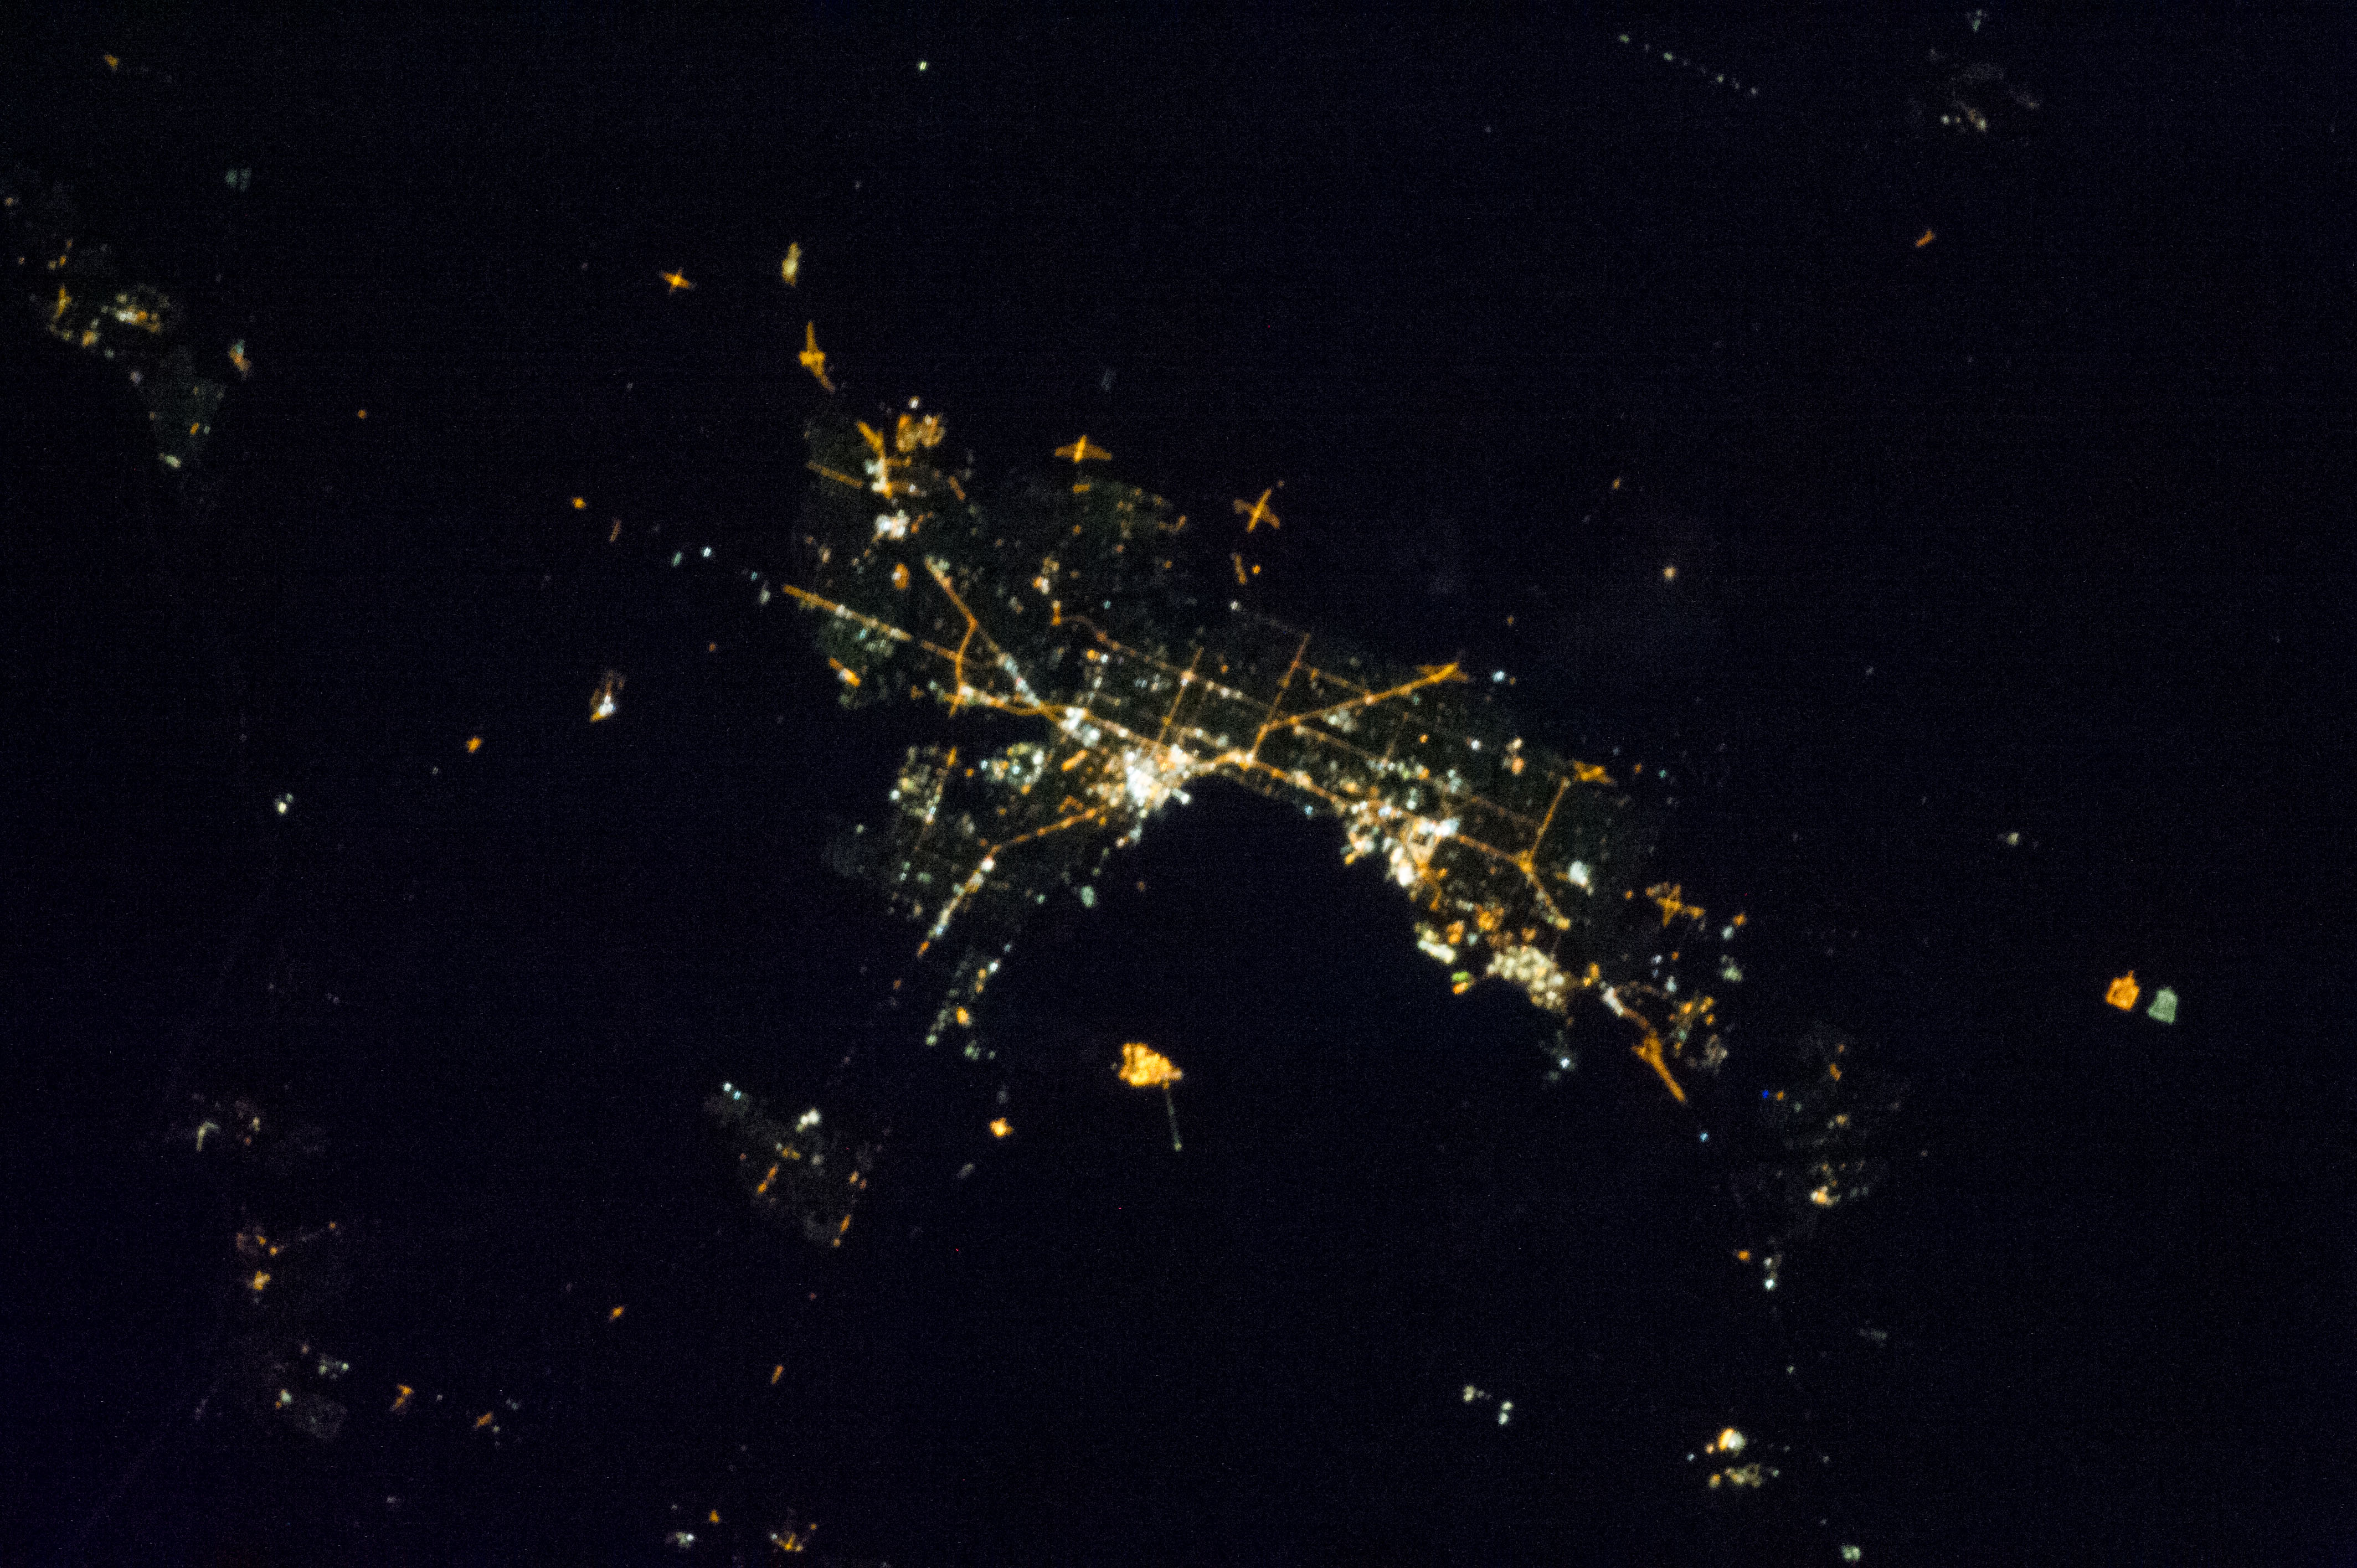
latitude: -38.1
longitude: 144.4
